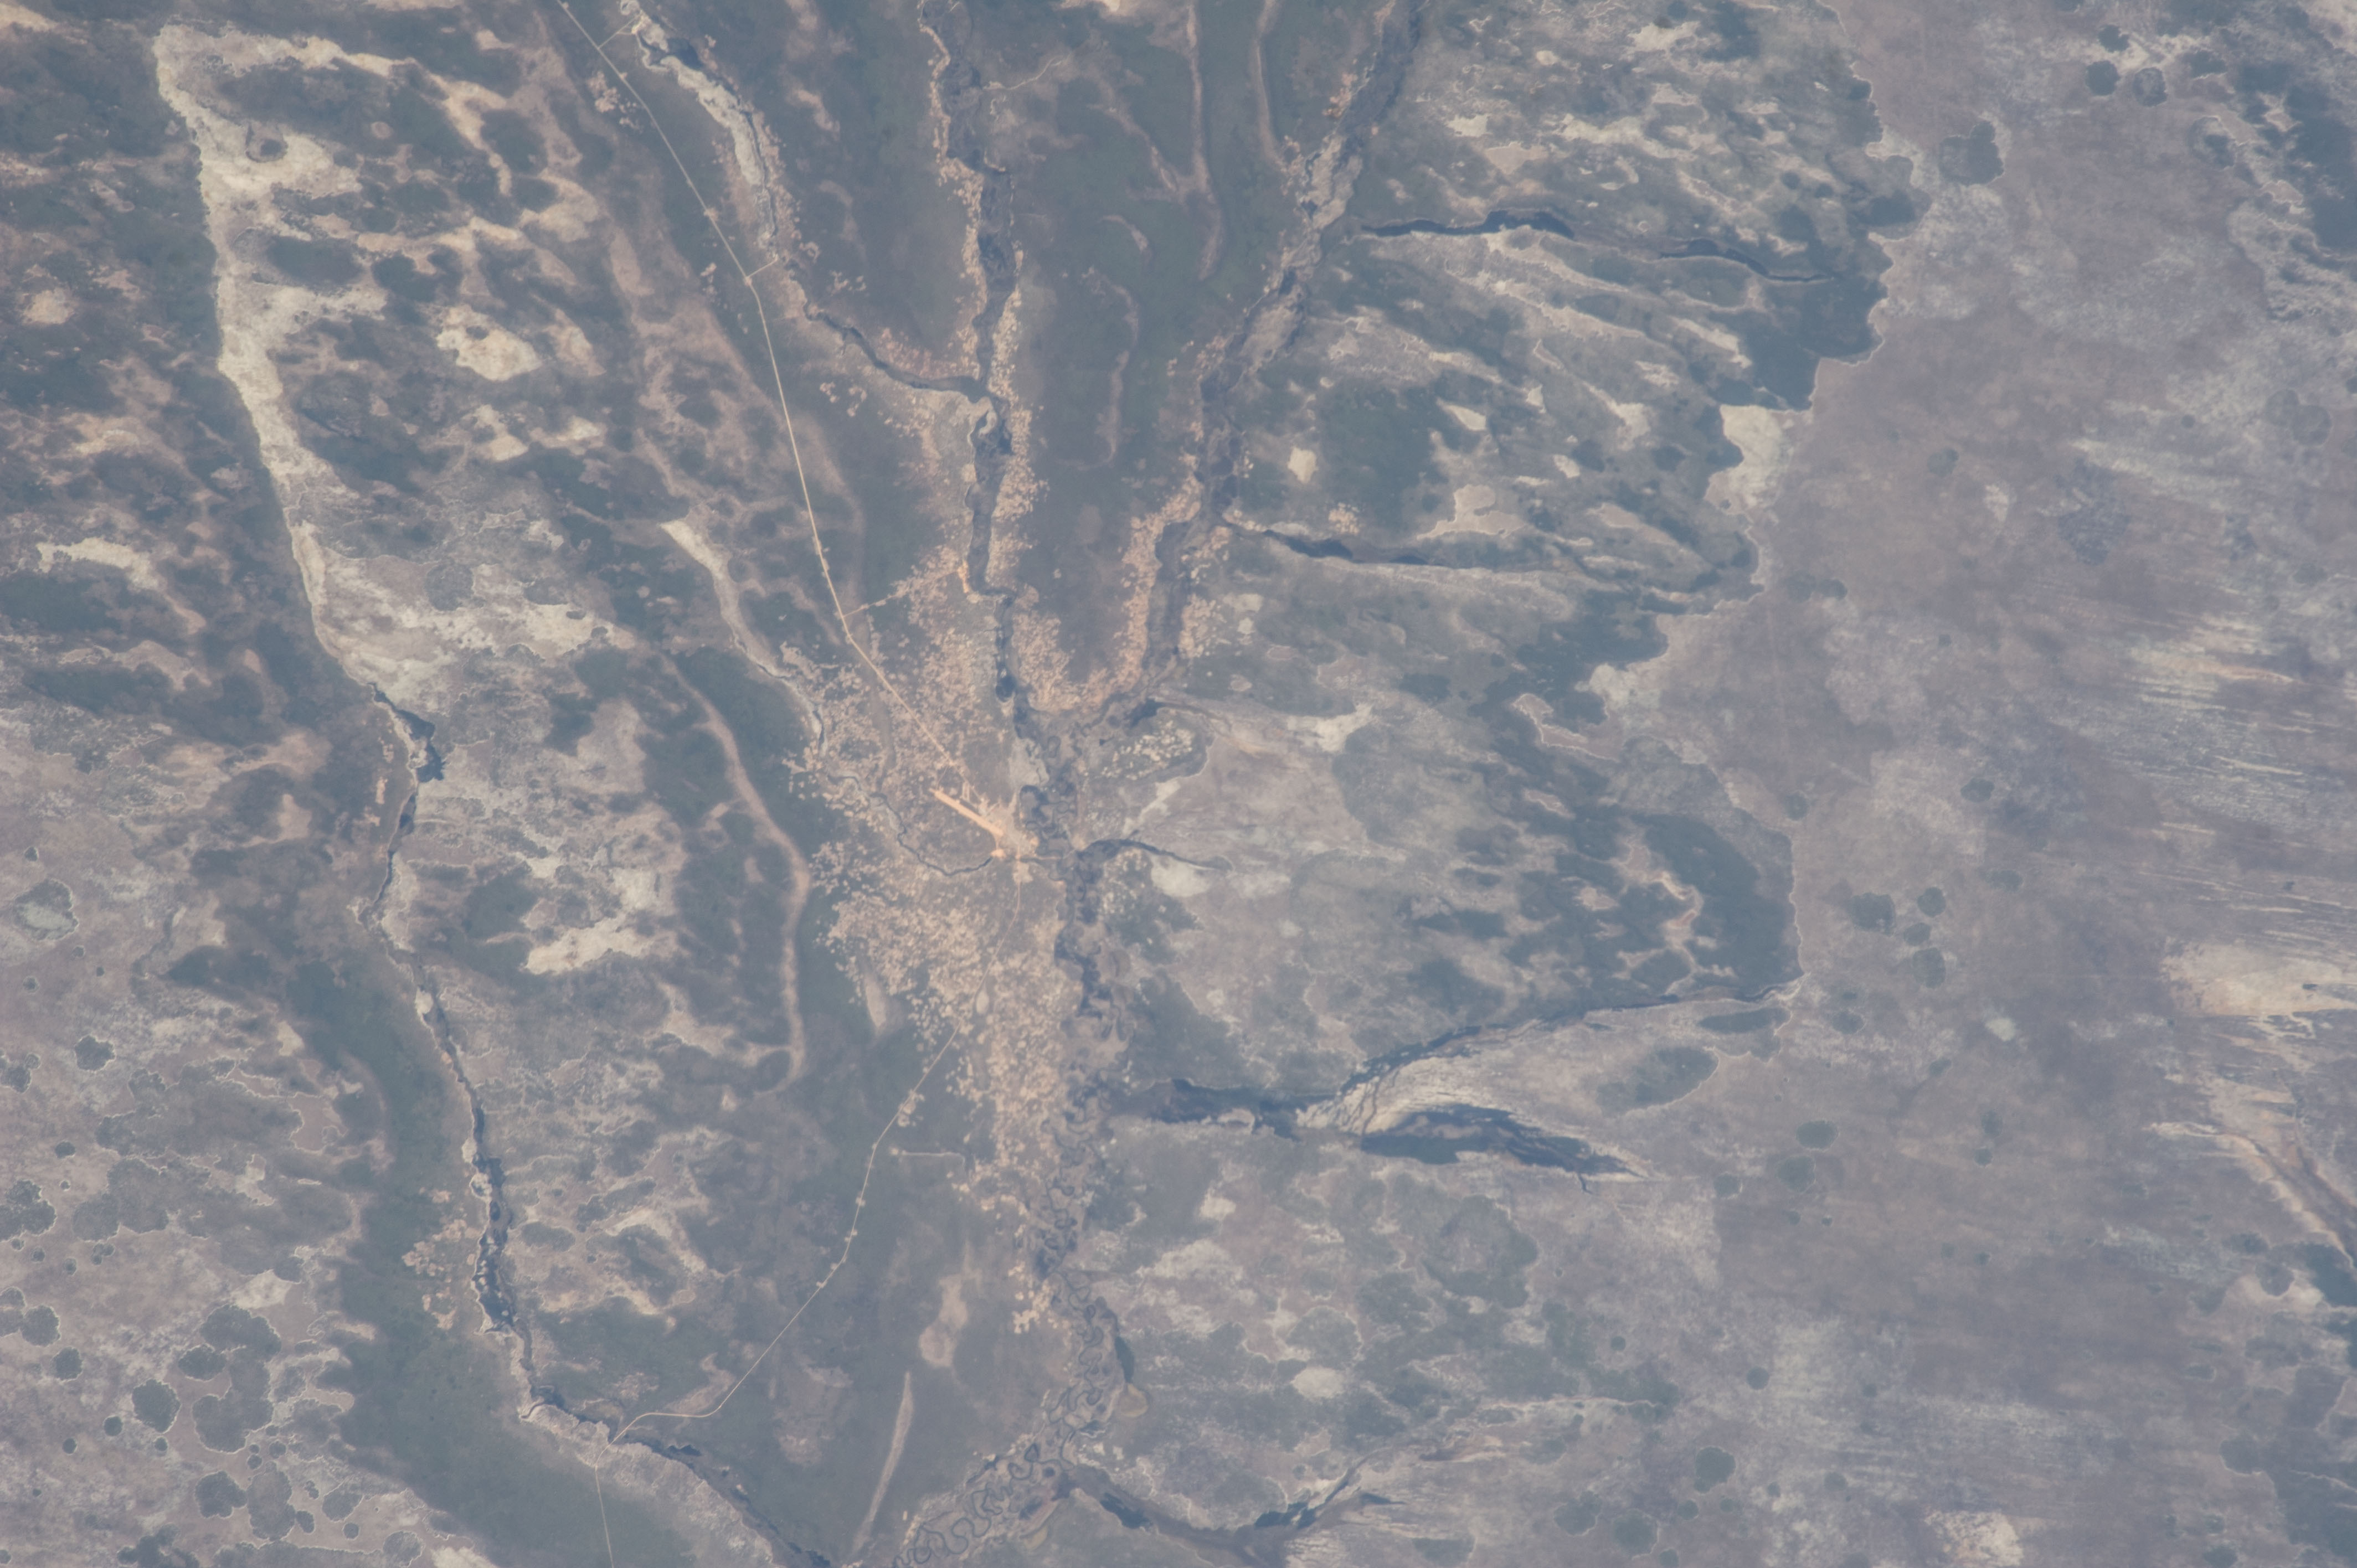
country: ANGOLA
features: CUITO CUANAVALE, RIVERS, SAVANNAH
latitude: -15.1
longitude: 19.2
